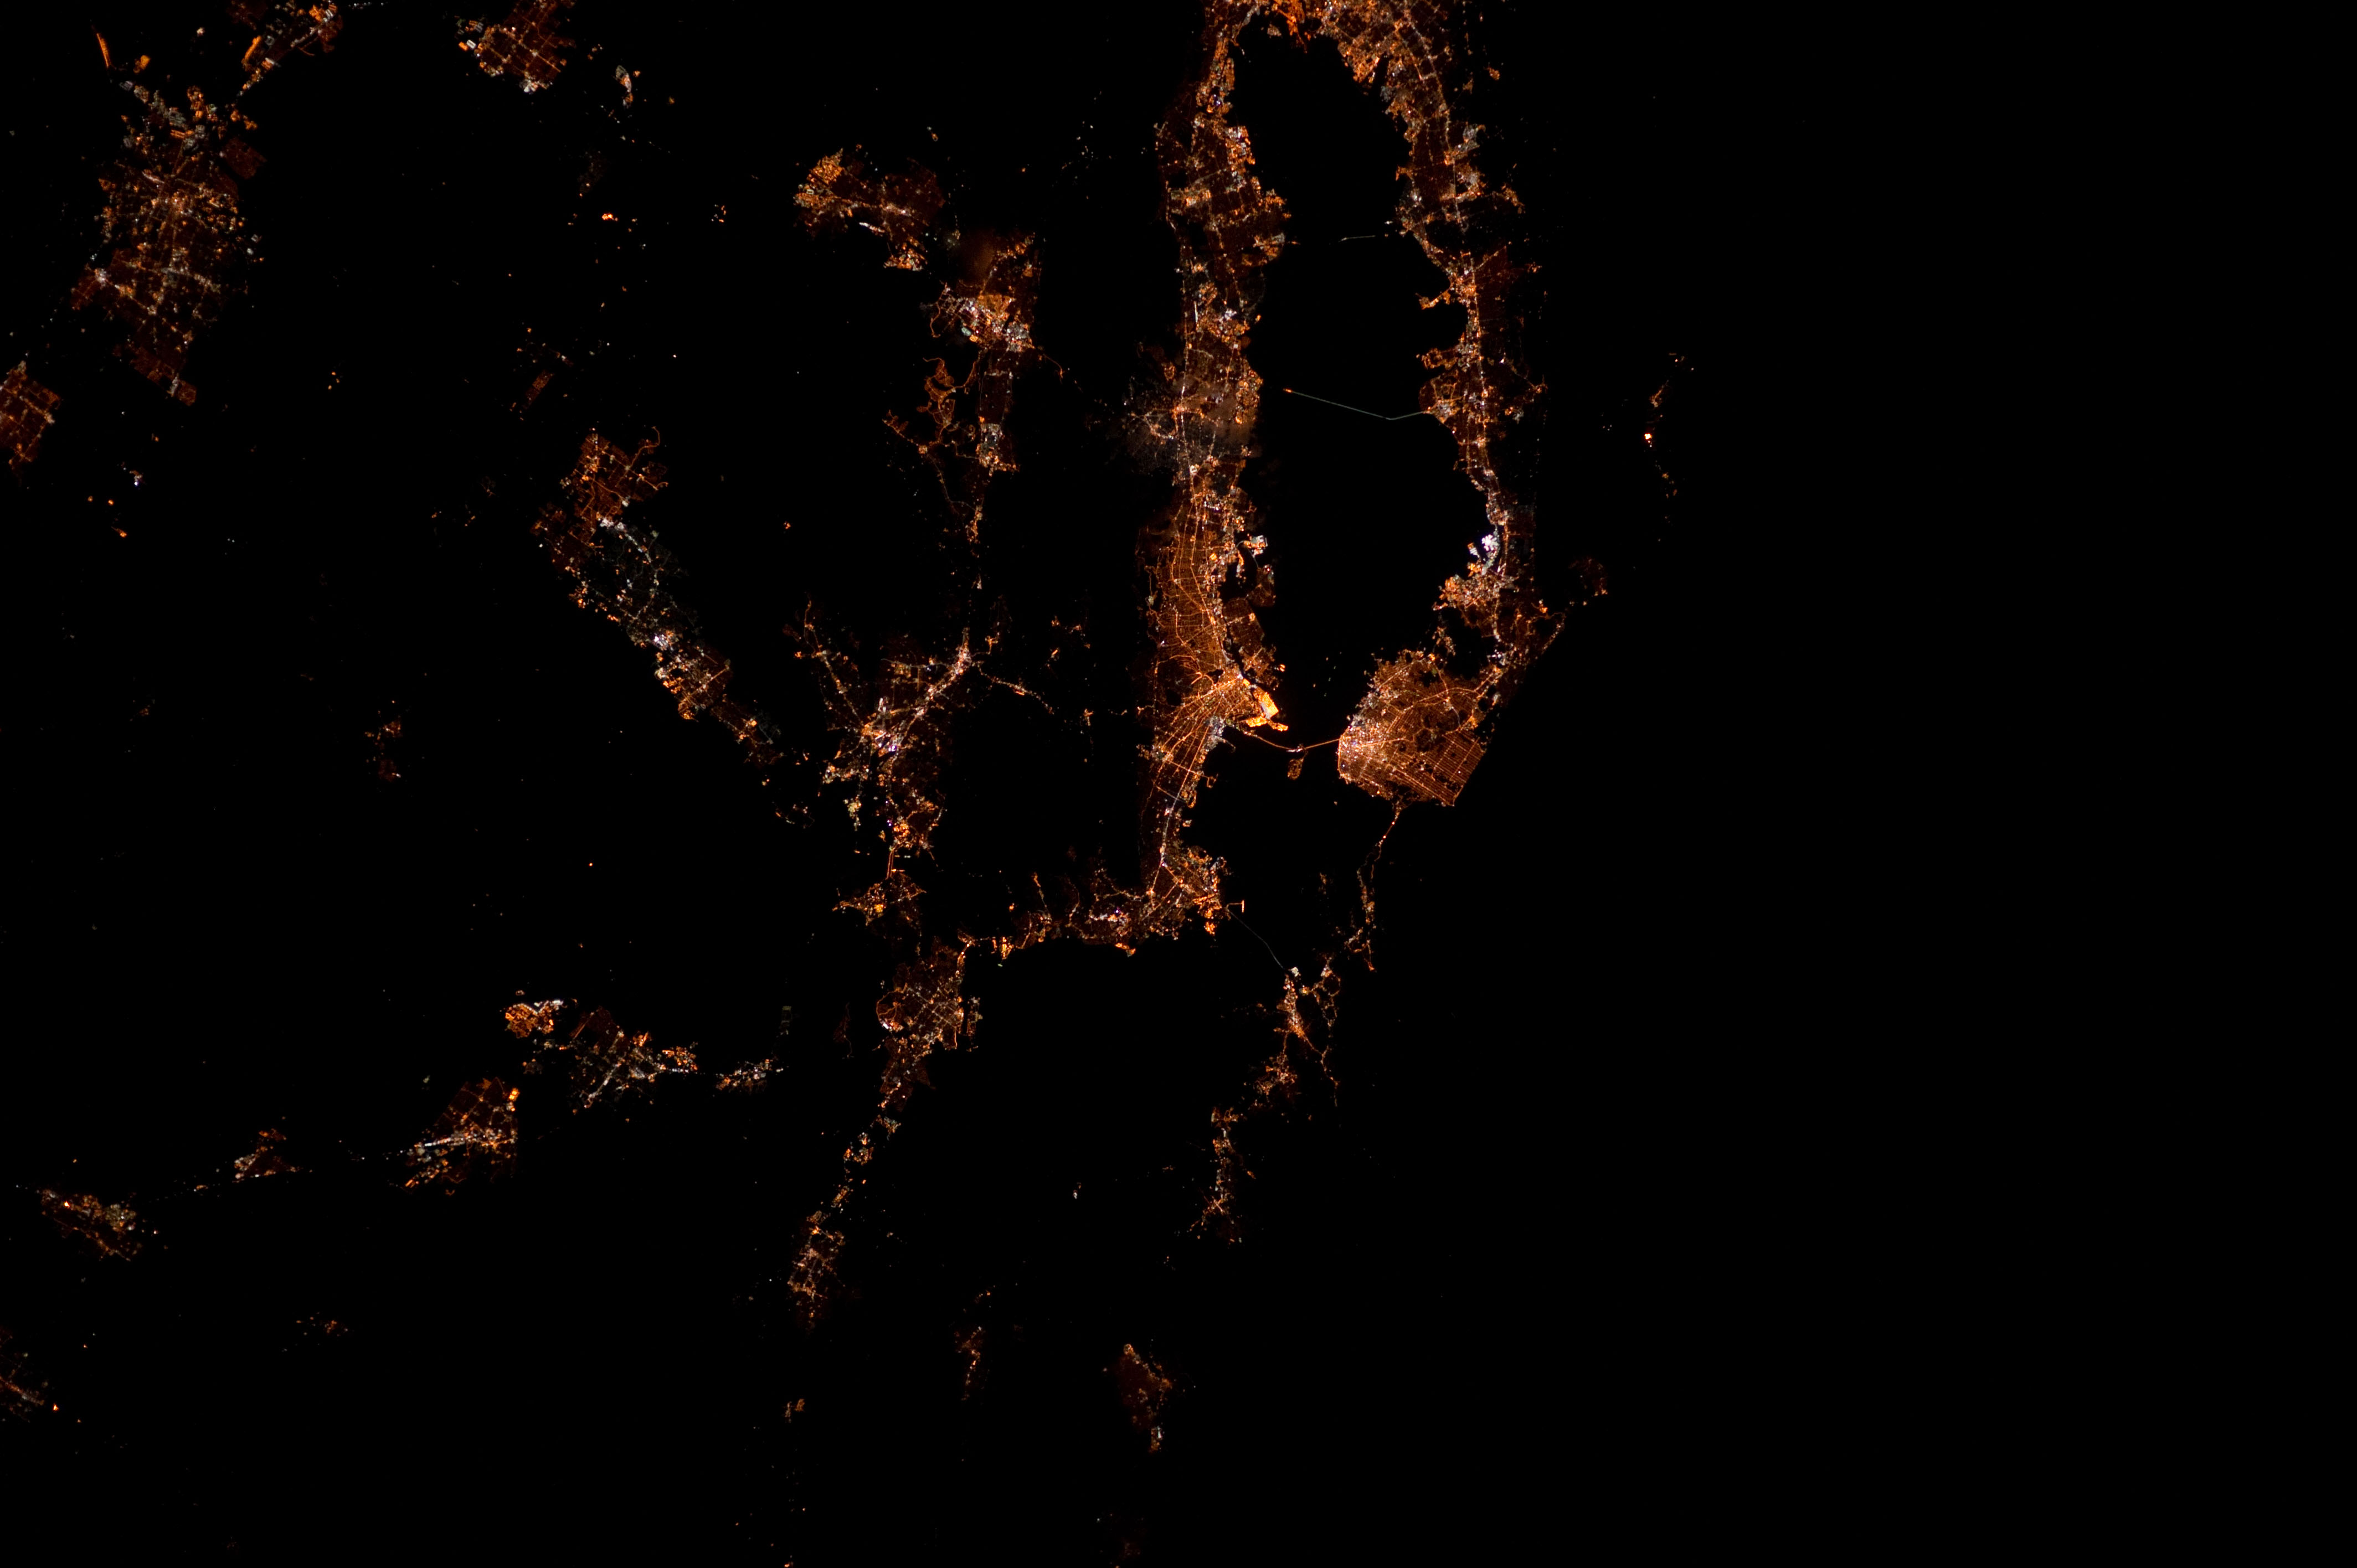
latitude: 37.8
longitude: -122.3
